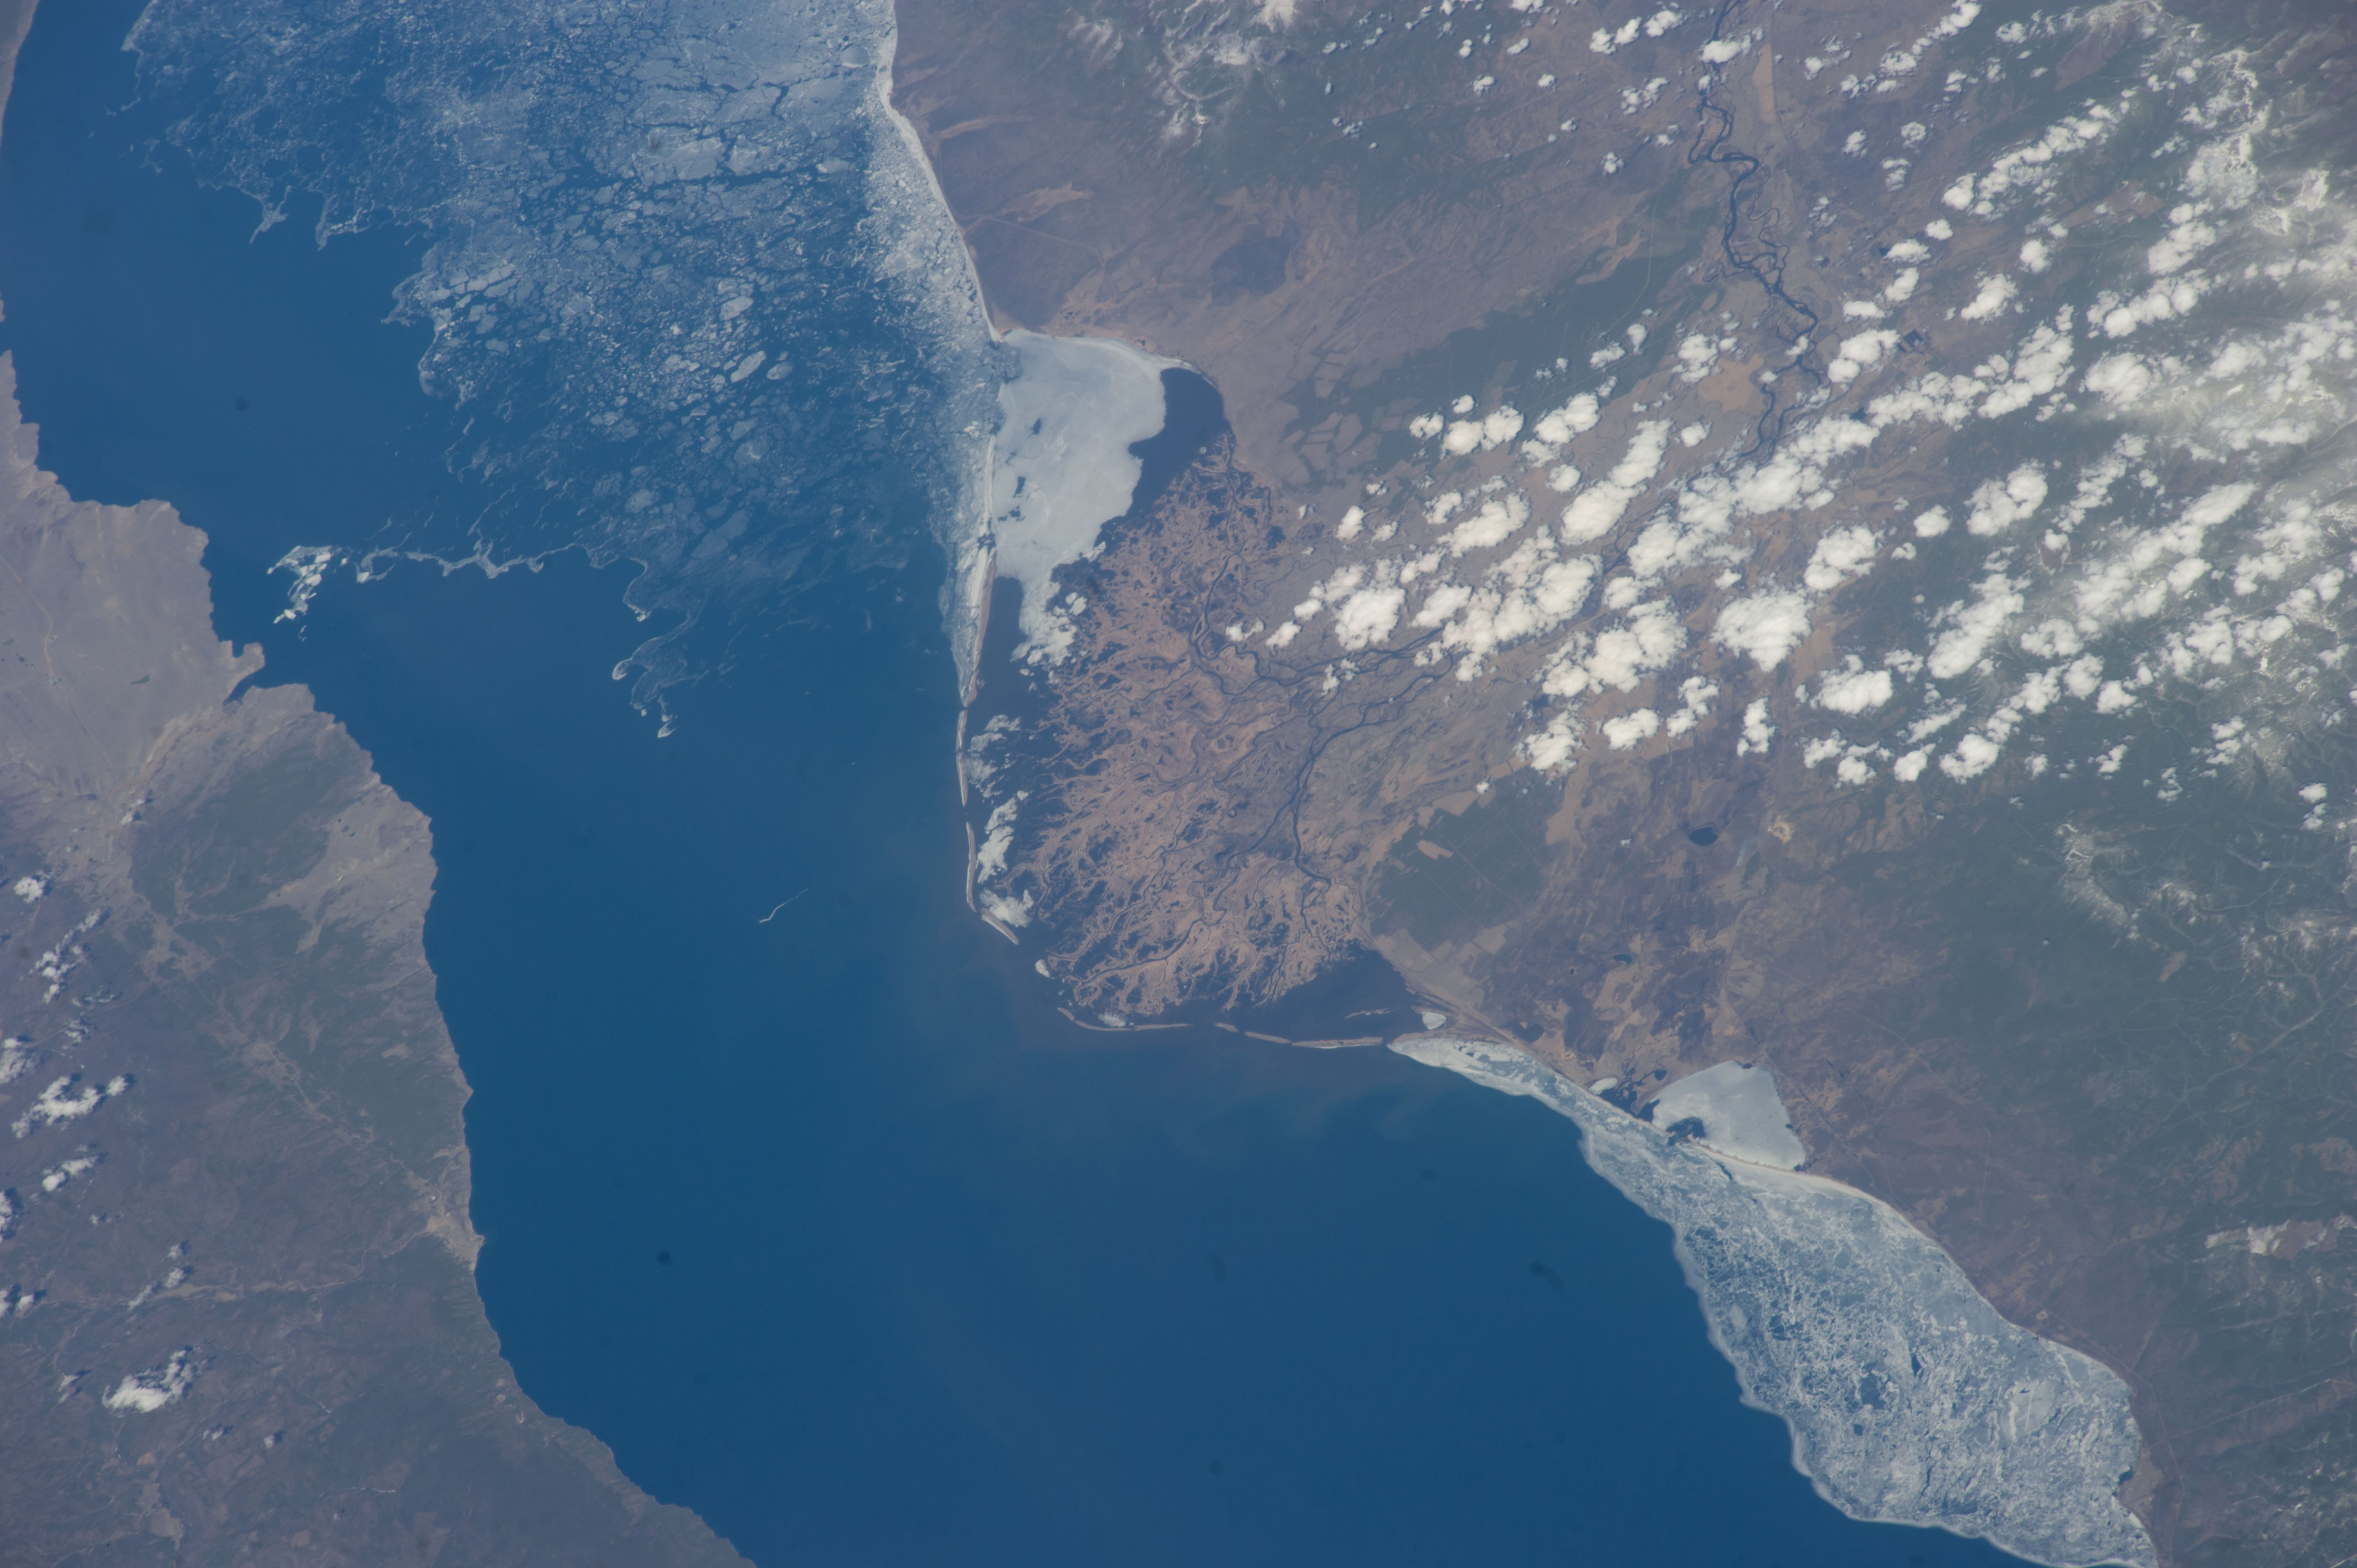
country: RUSSIAN_FEDERATION
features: LAKE BAIKAL, SELENGA RIVER
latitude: 52.3
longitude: 106.4
